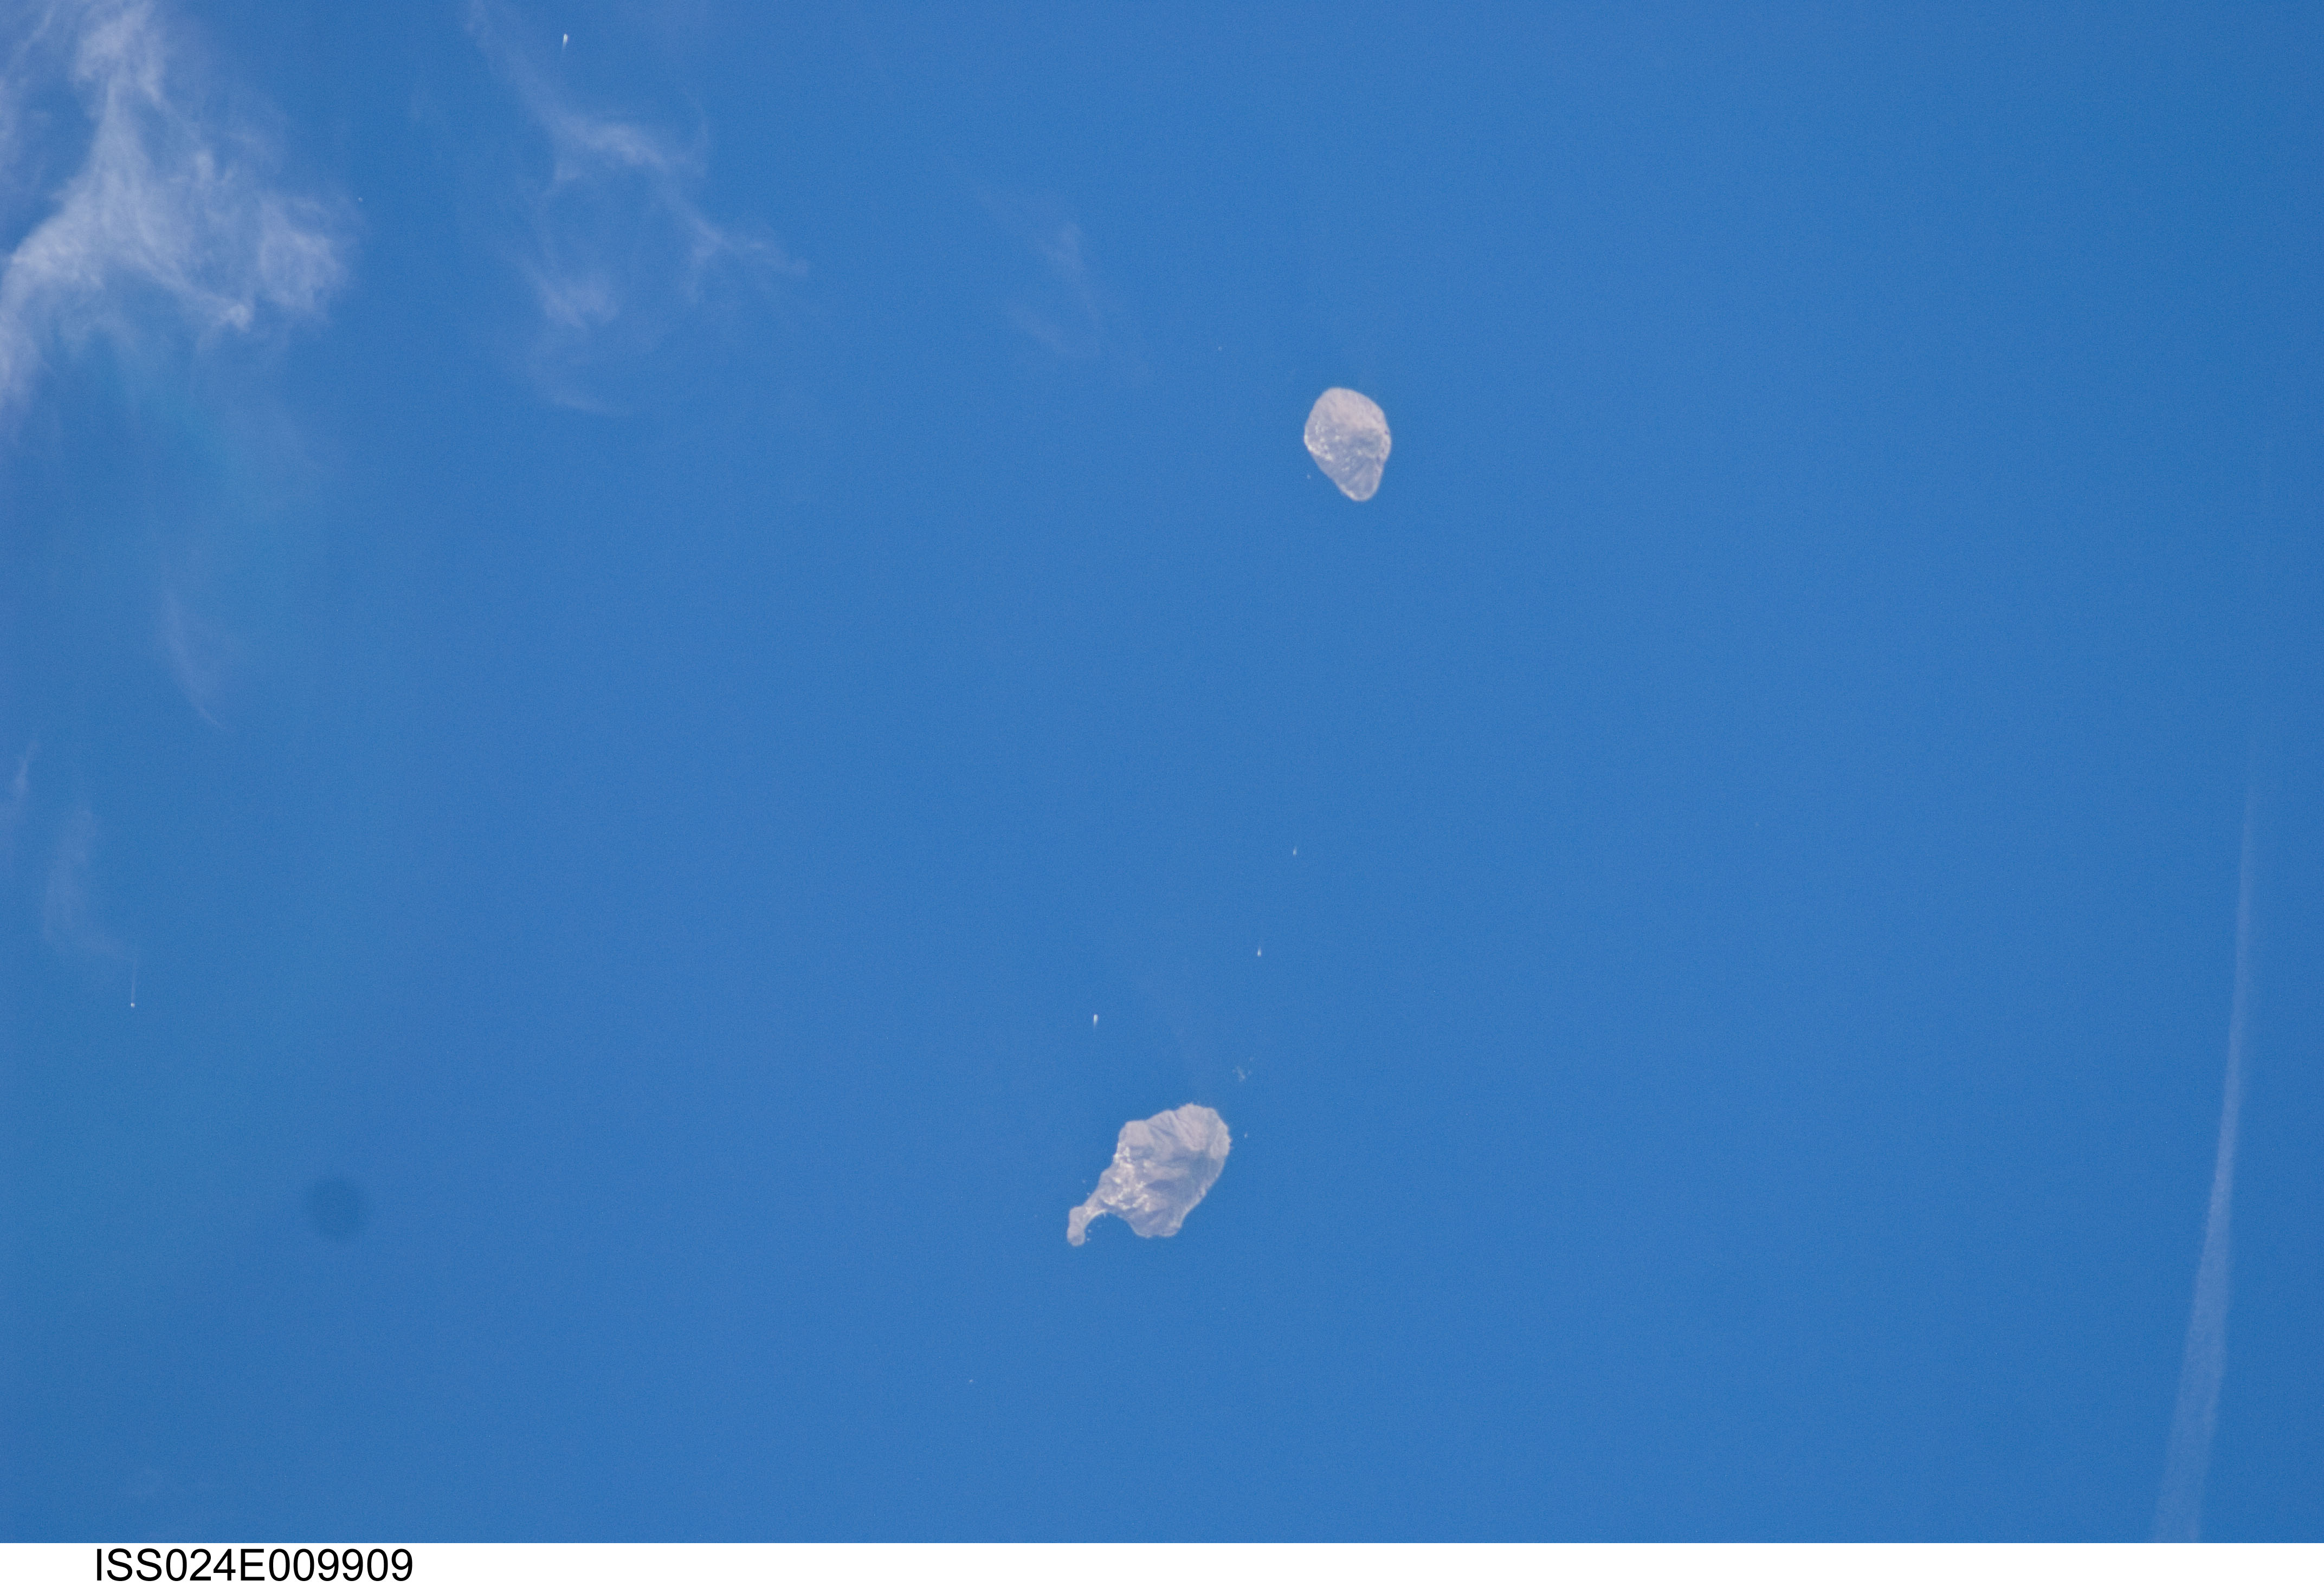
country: SICILY
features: ALICUDI I., FILLICUDI I., TYRRHENIAN SEA
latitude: 38.5
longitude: 14.5
